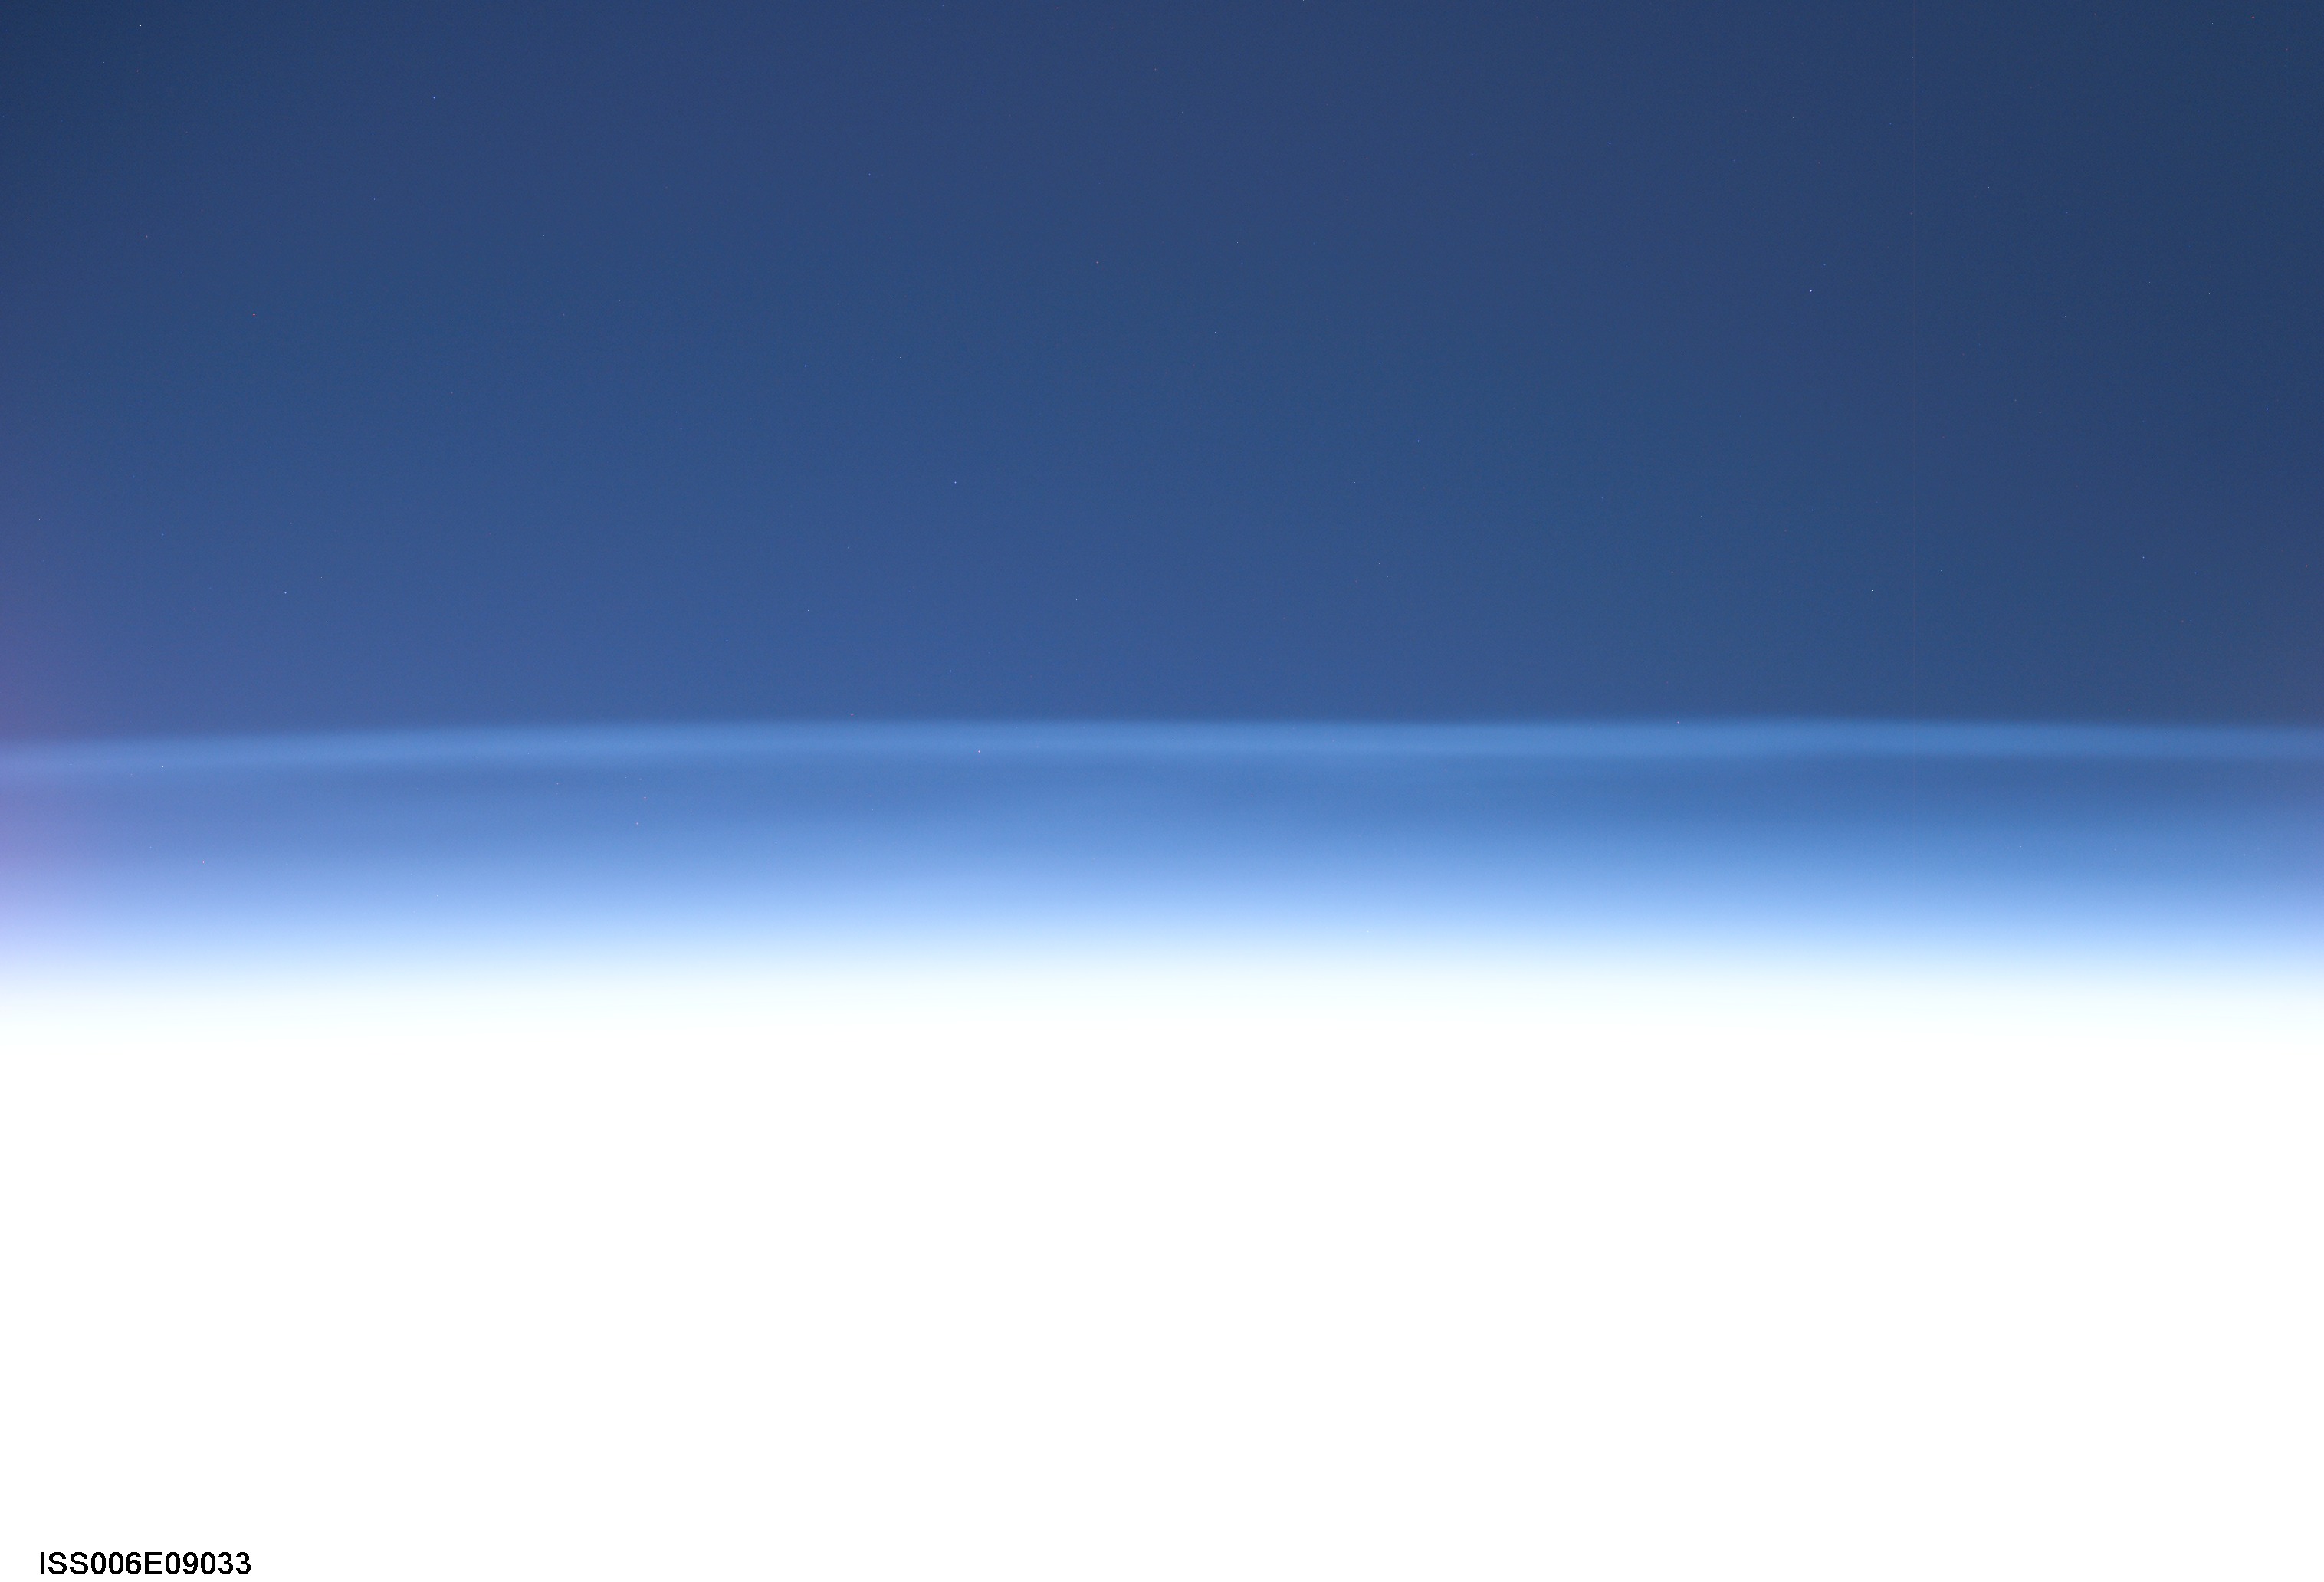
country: ATMOSPHERIC LIMB
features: ATMOSPHERIC LIMB, AIRGLOW
